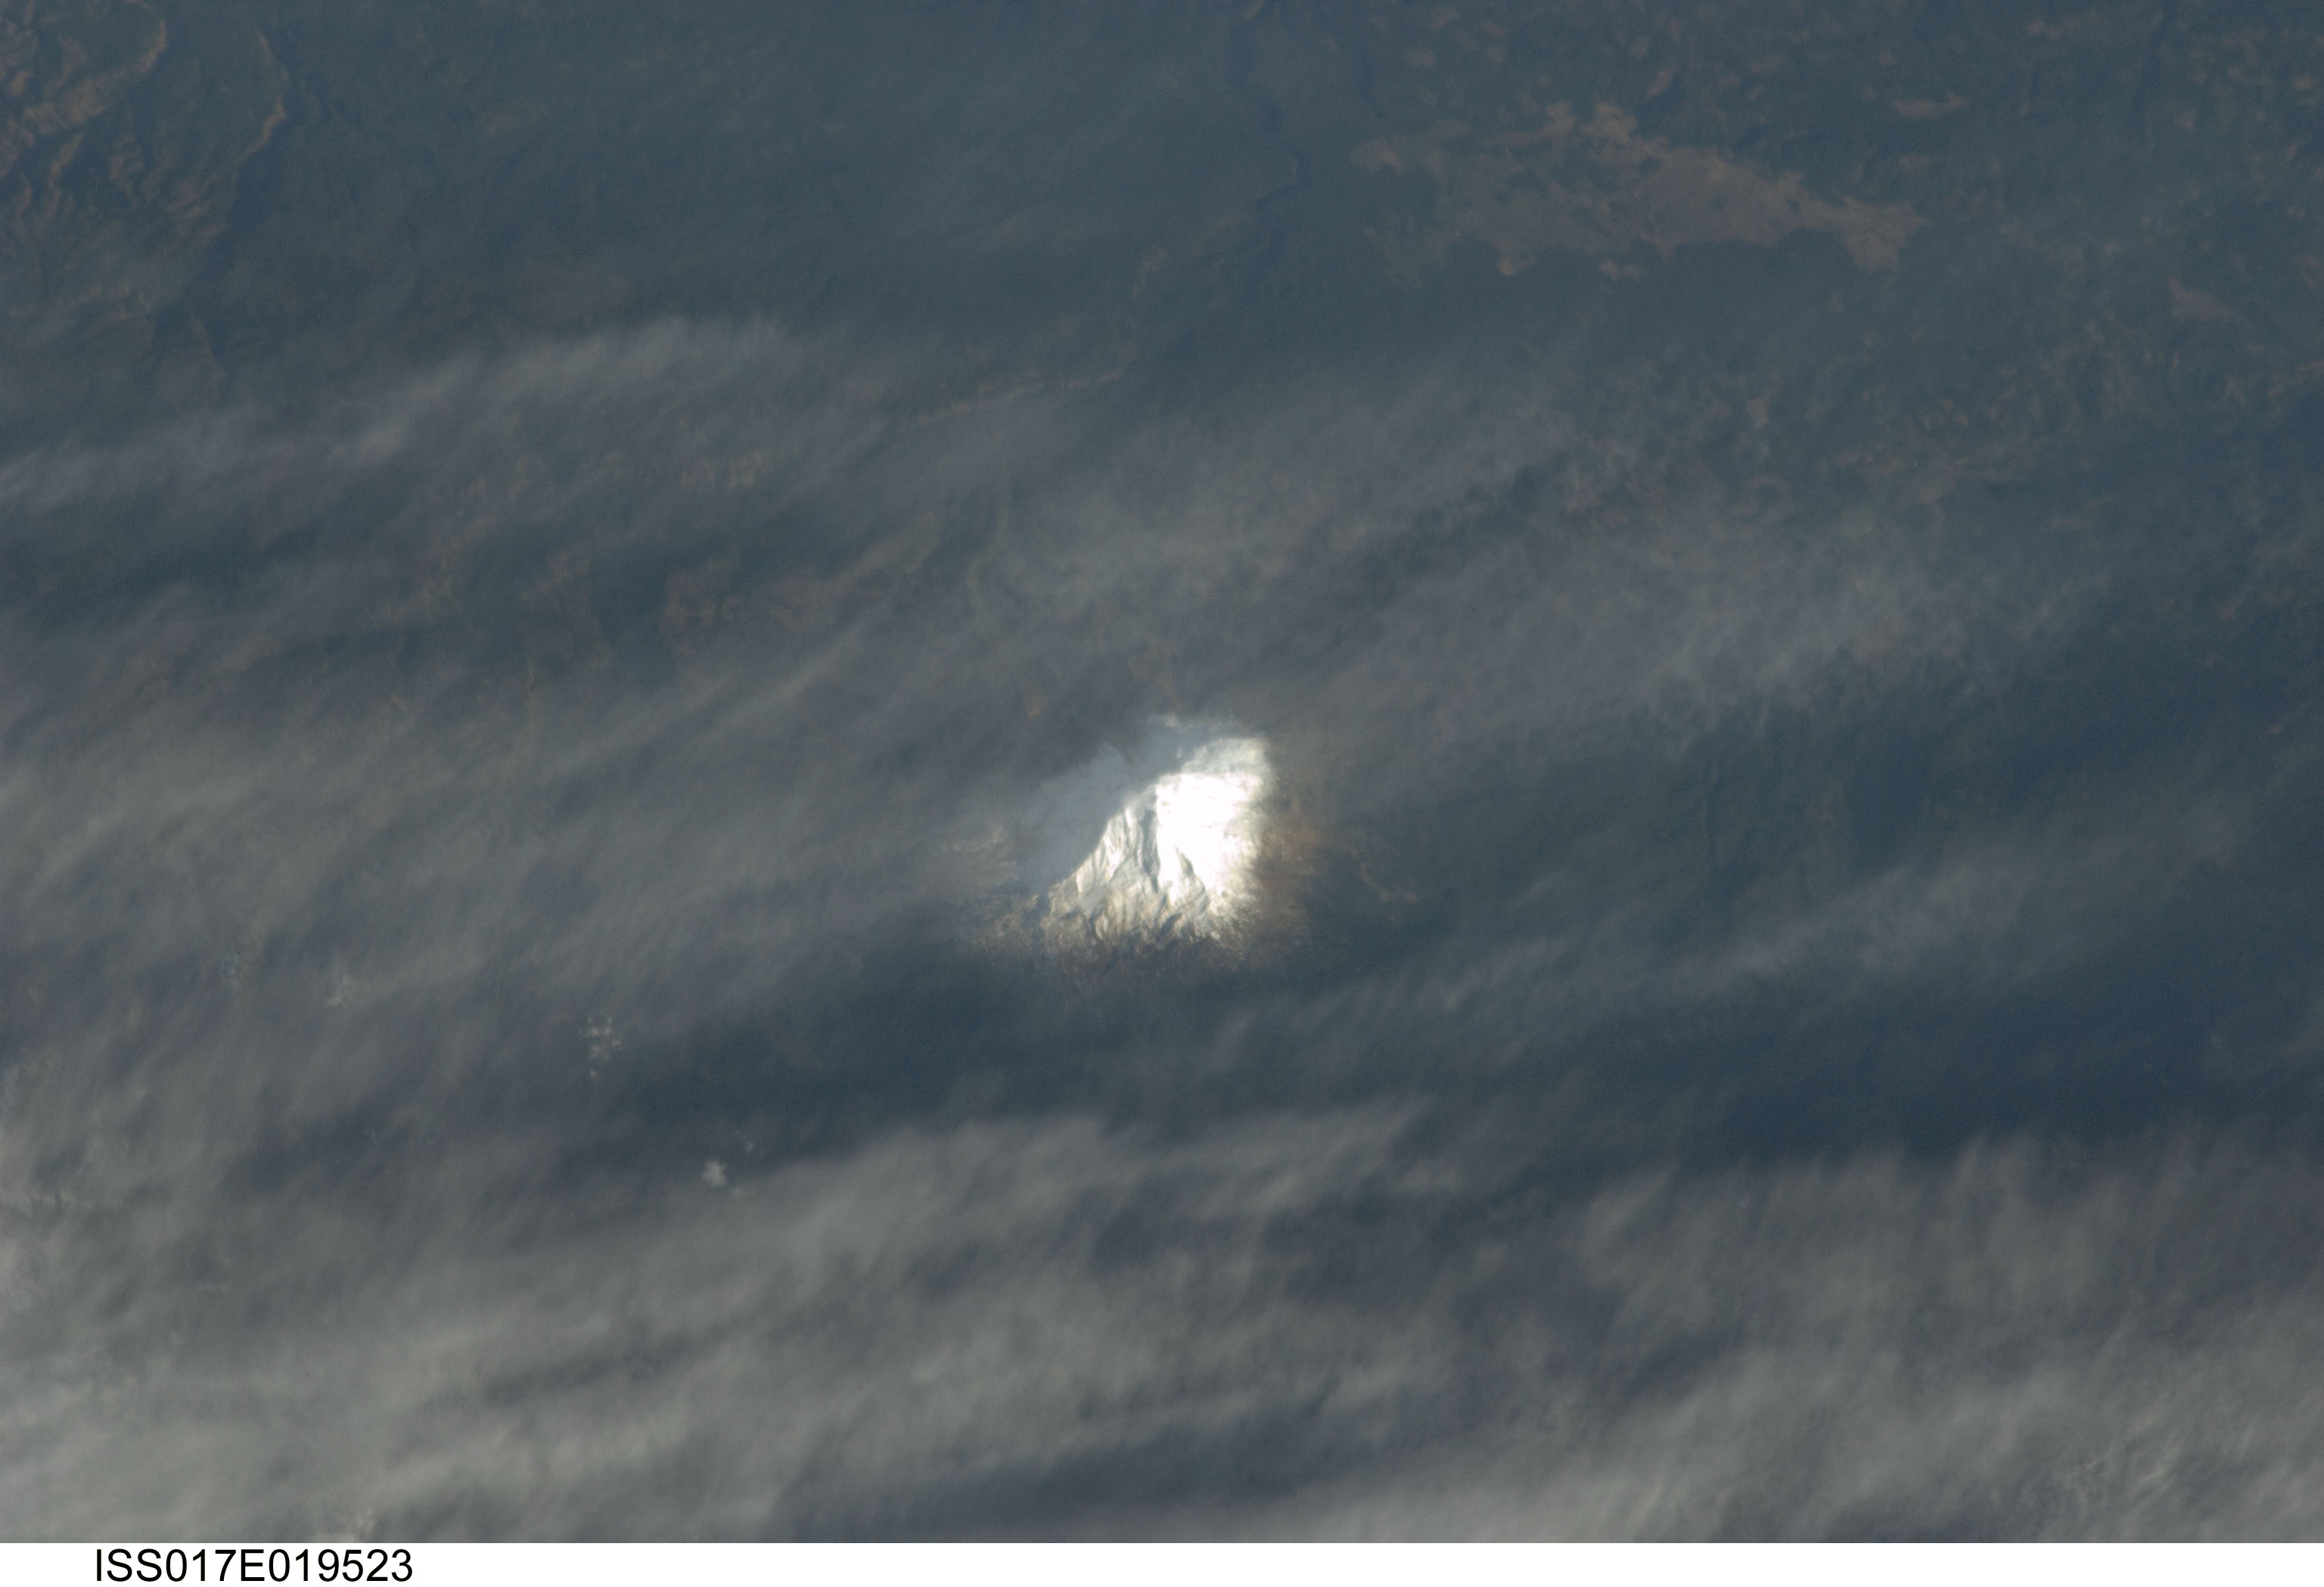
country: USA-WASHINGTON
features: MOUNT RAINIER
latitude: 46.9
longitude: -121.8
